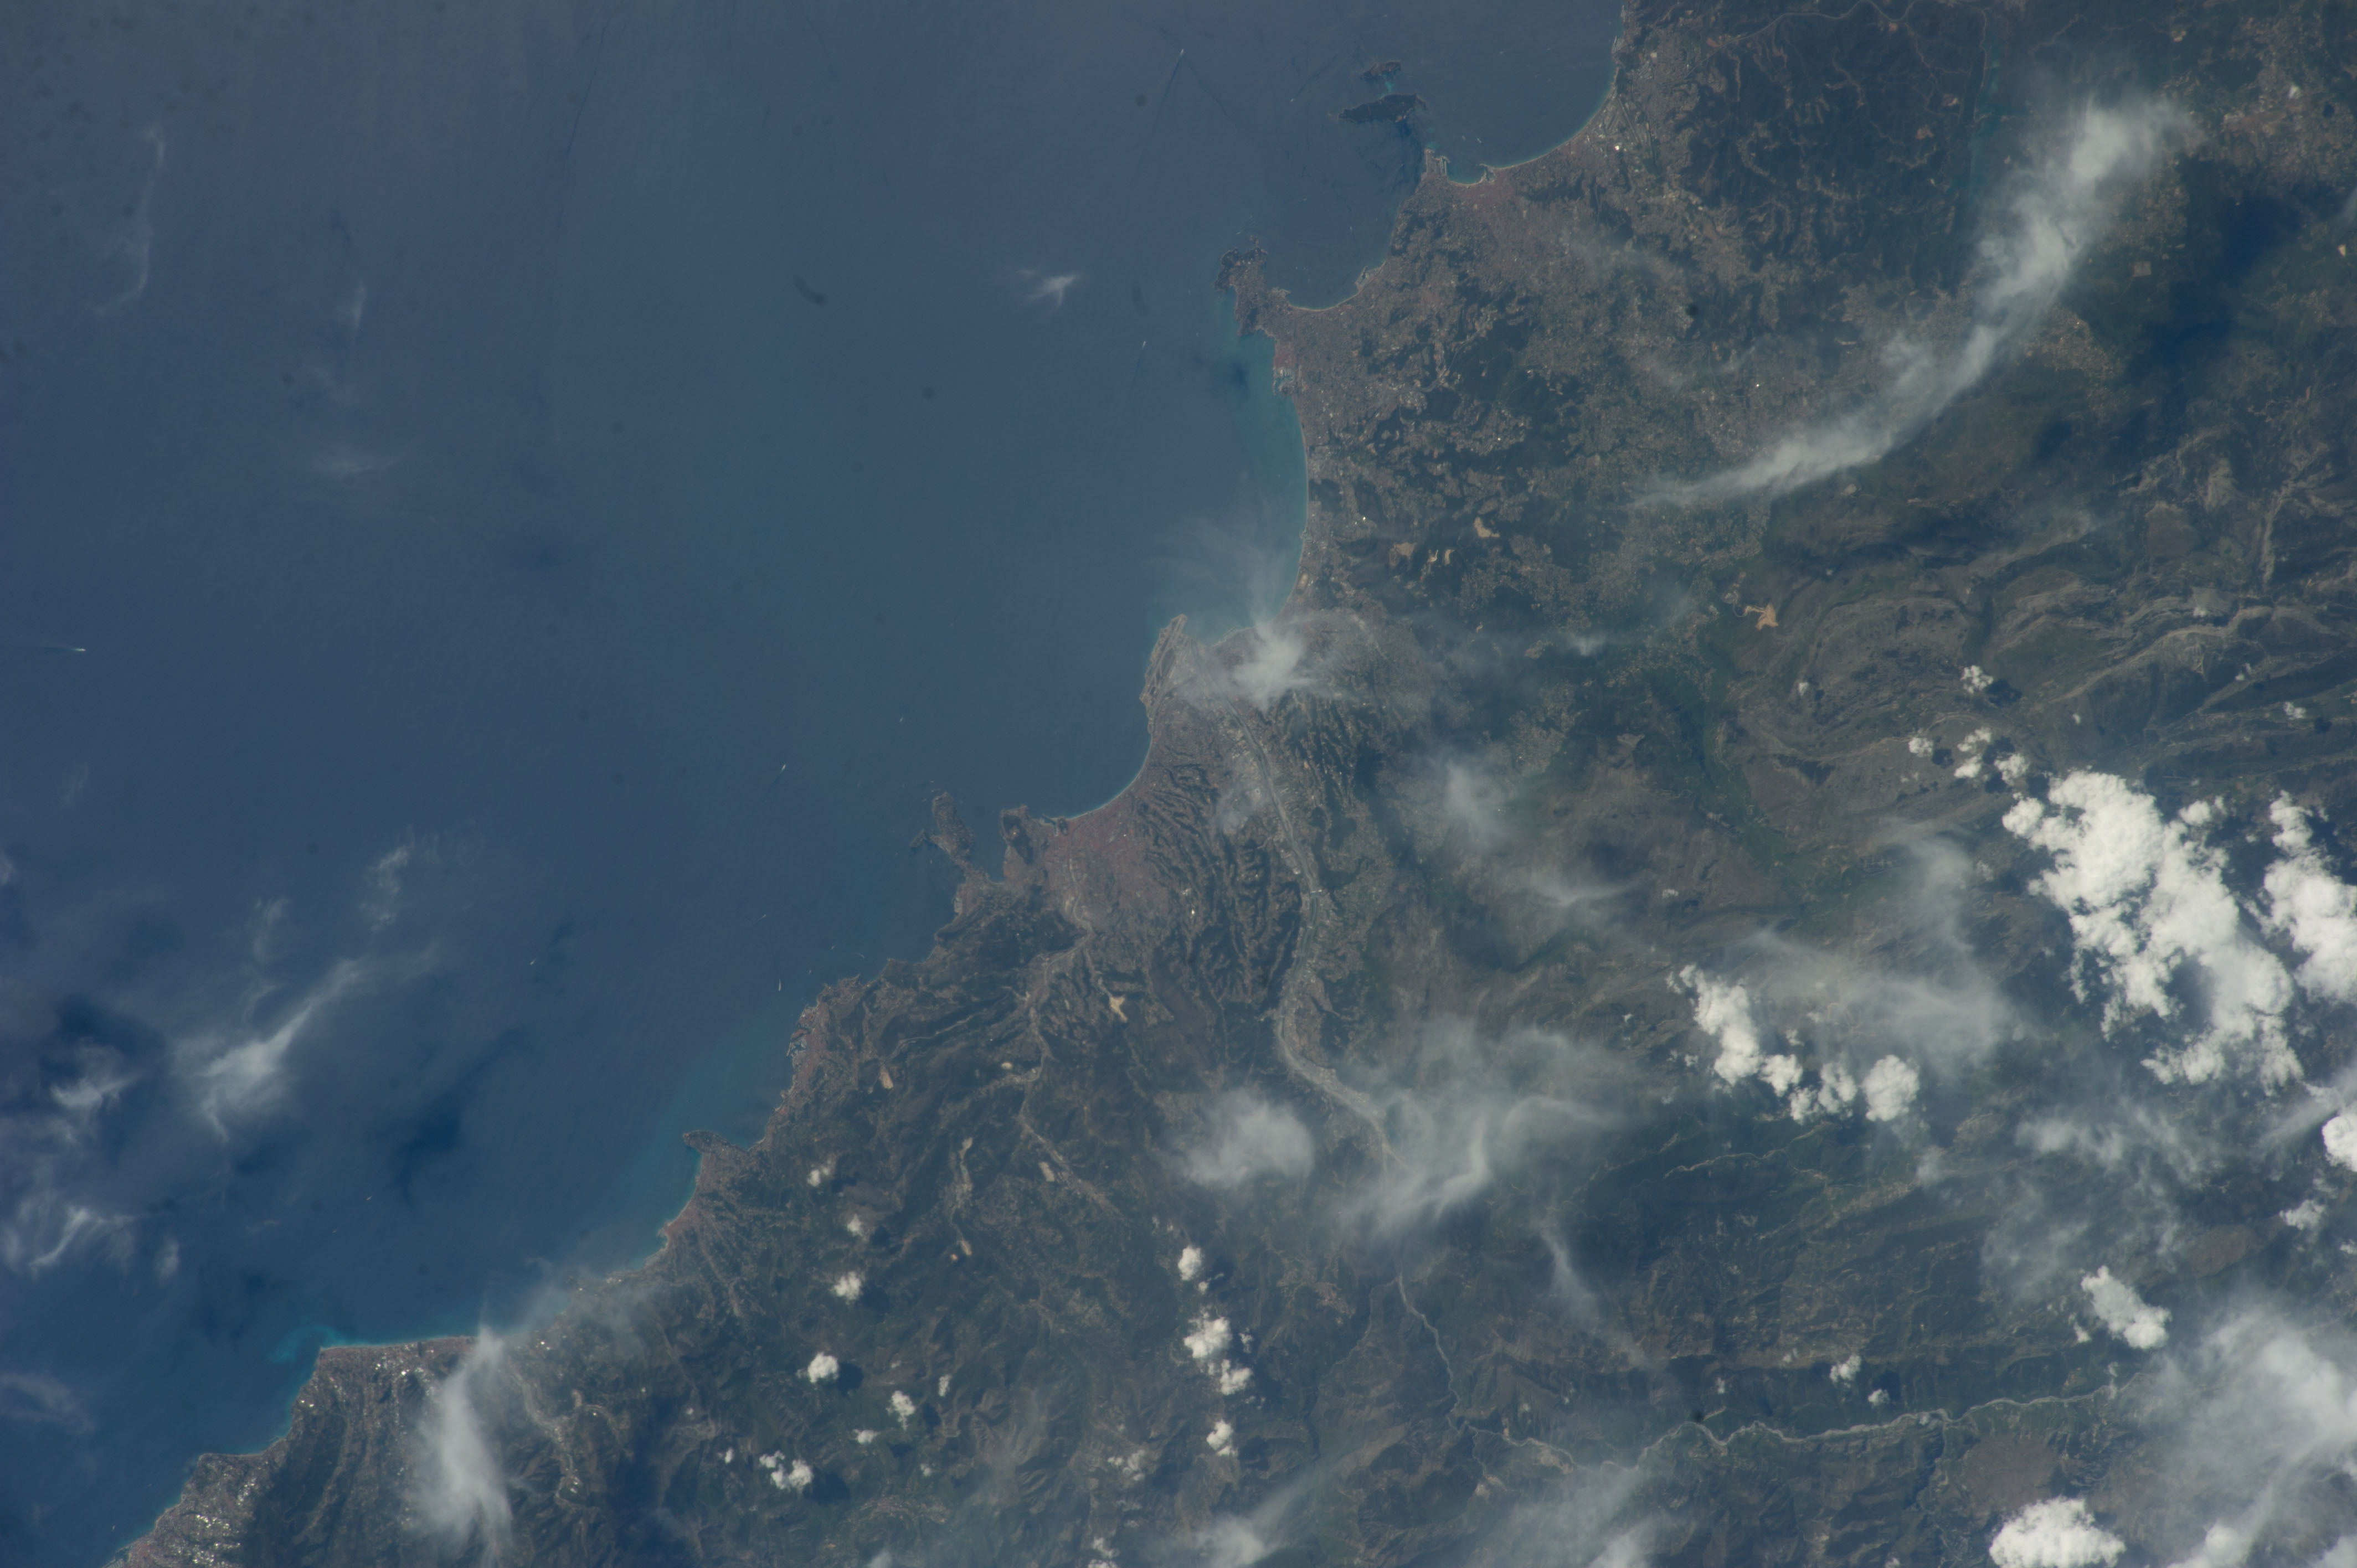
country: FRANCE
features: NICE, MOUNTAINS, LE PAILLON RIVER
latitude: 43.7
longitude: 7.3
